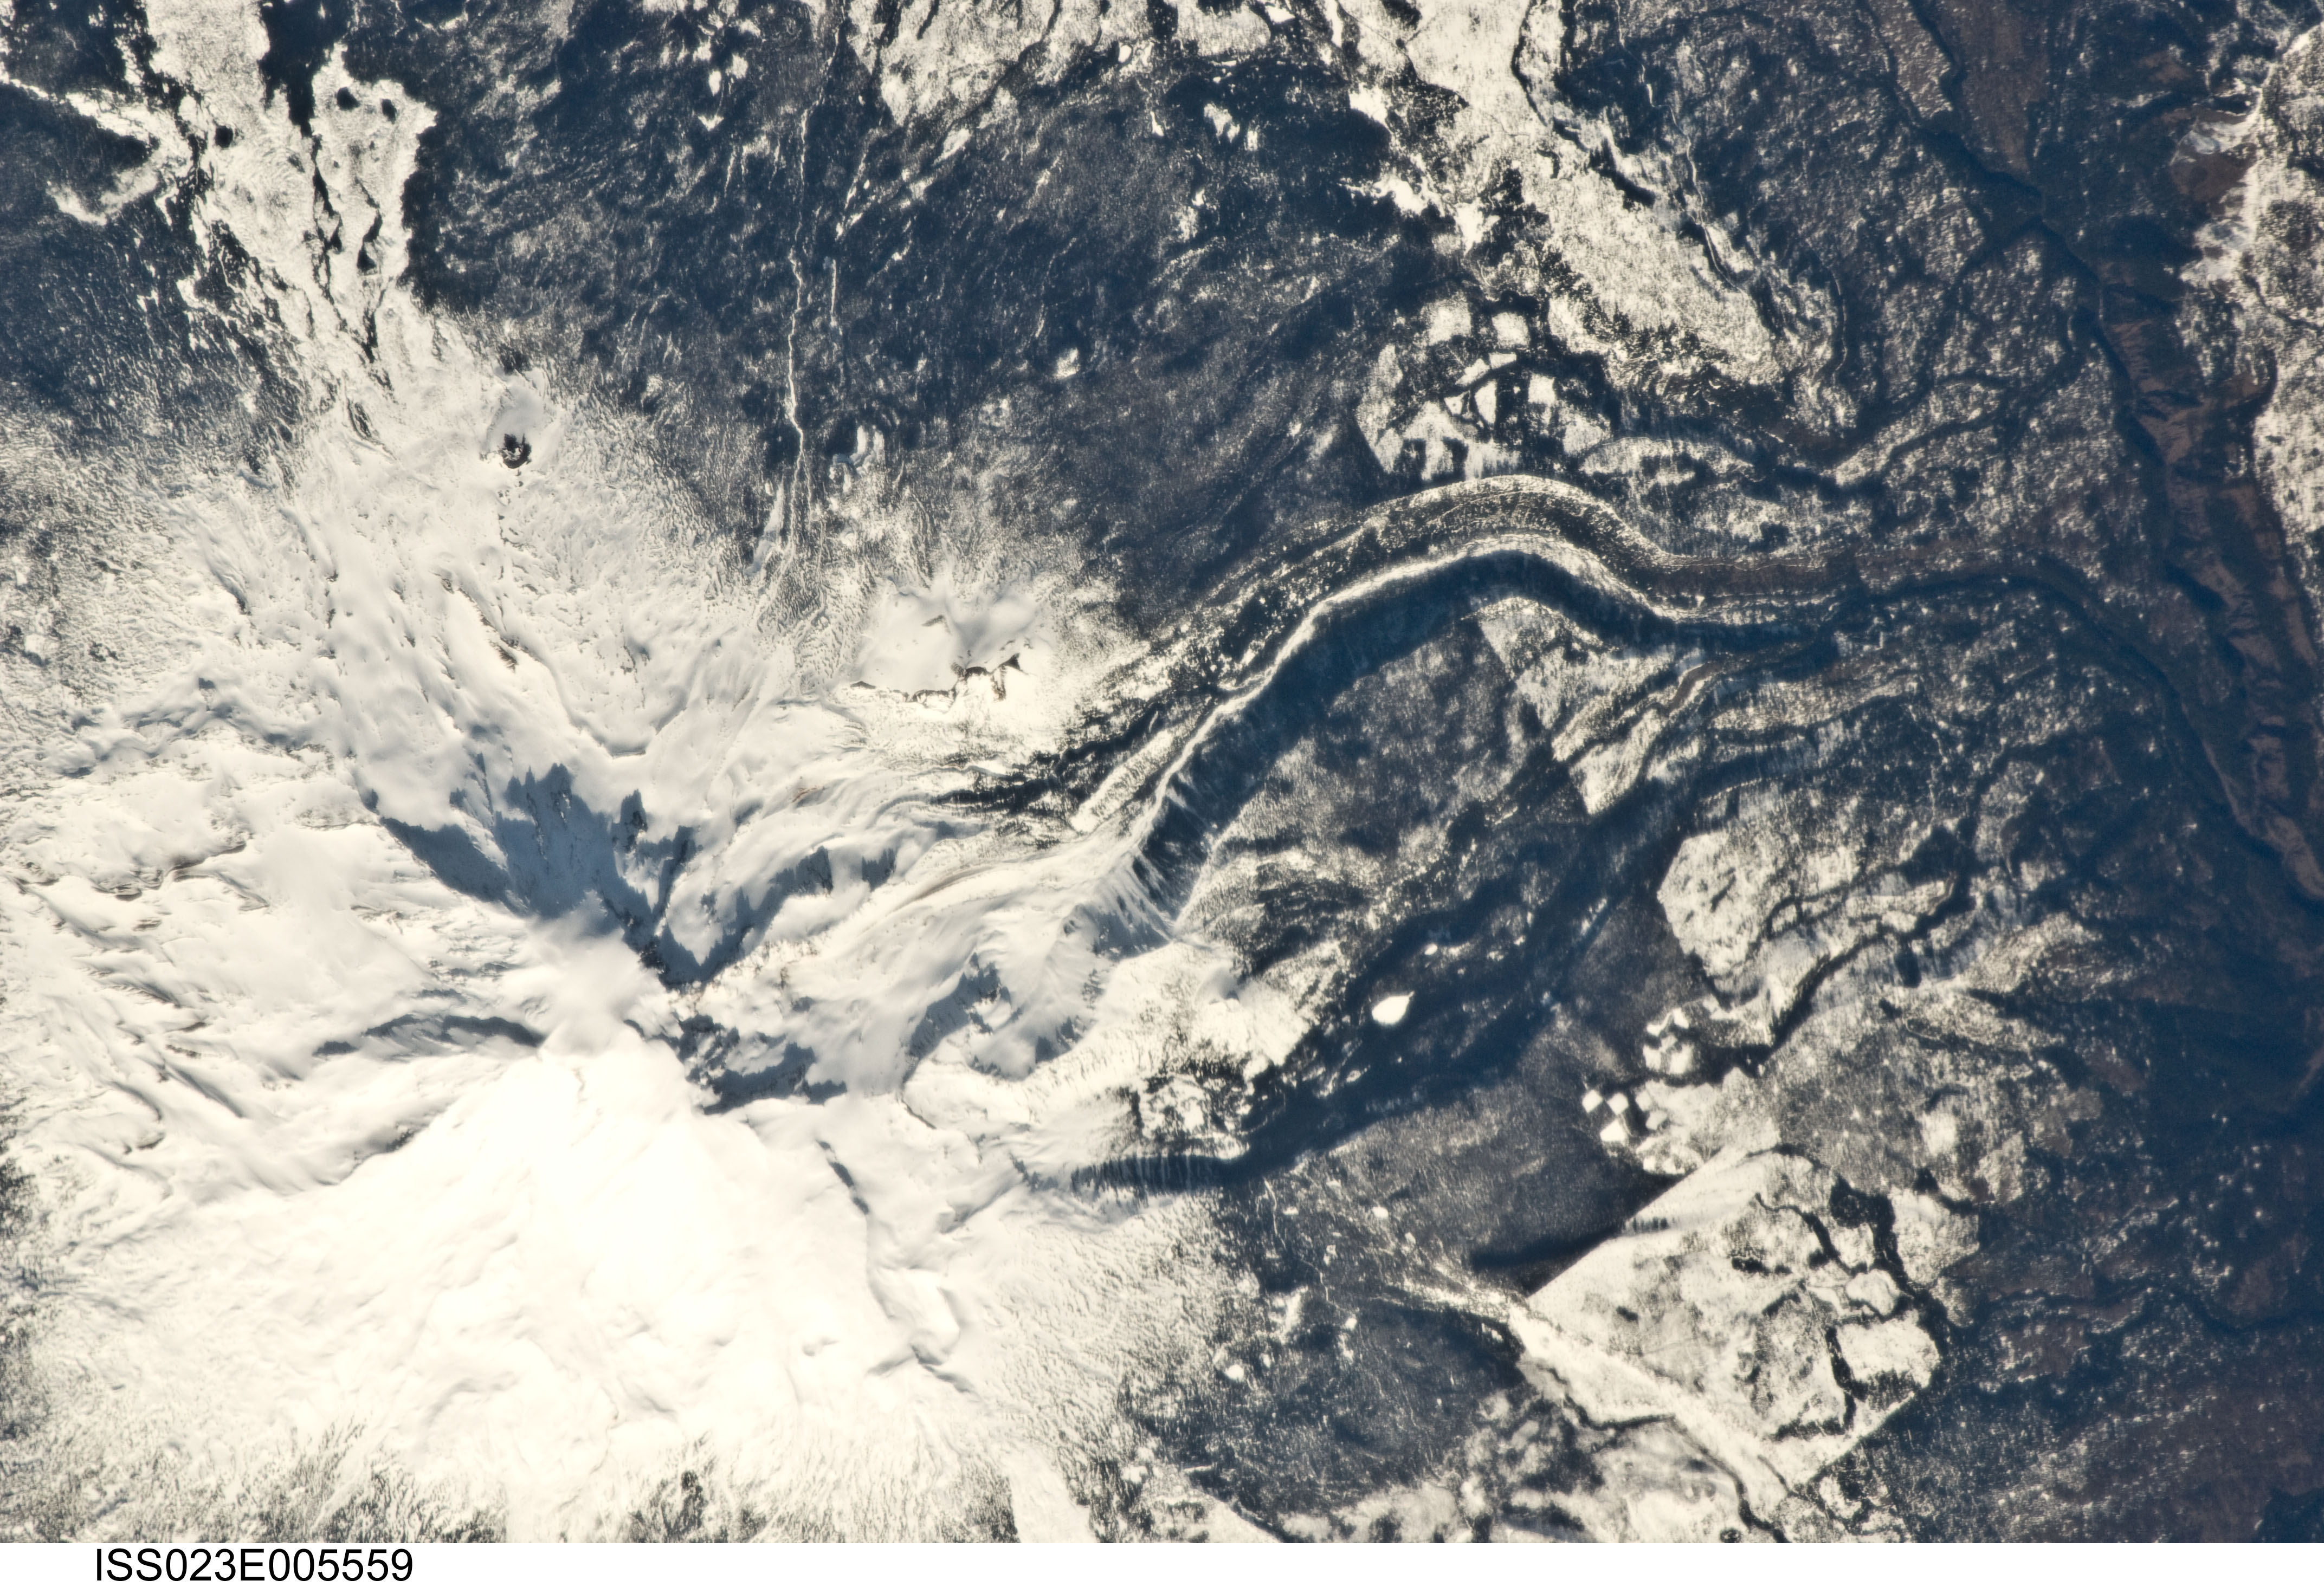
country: USA-WASHINGTON
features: MOUNT ADAMS
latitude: 46.2
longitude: -121.4
